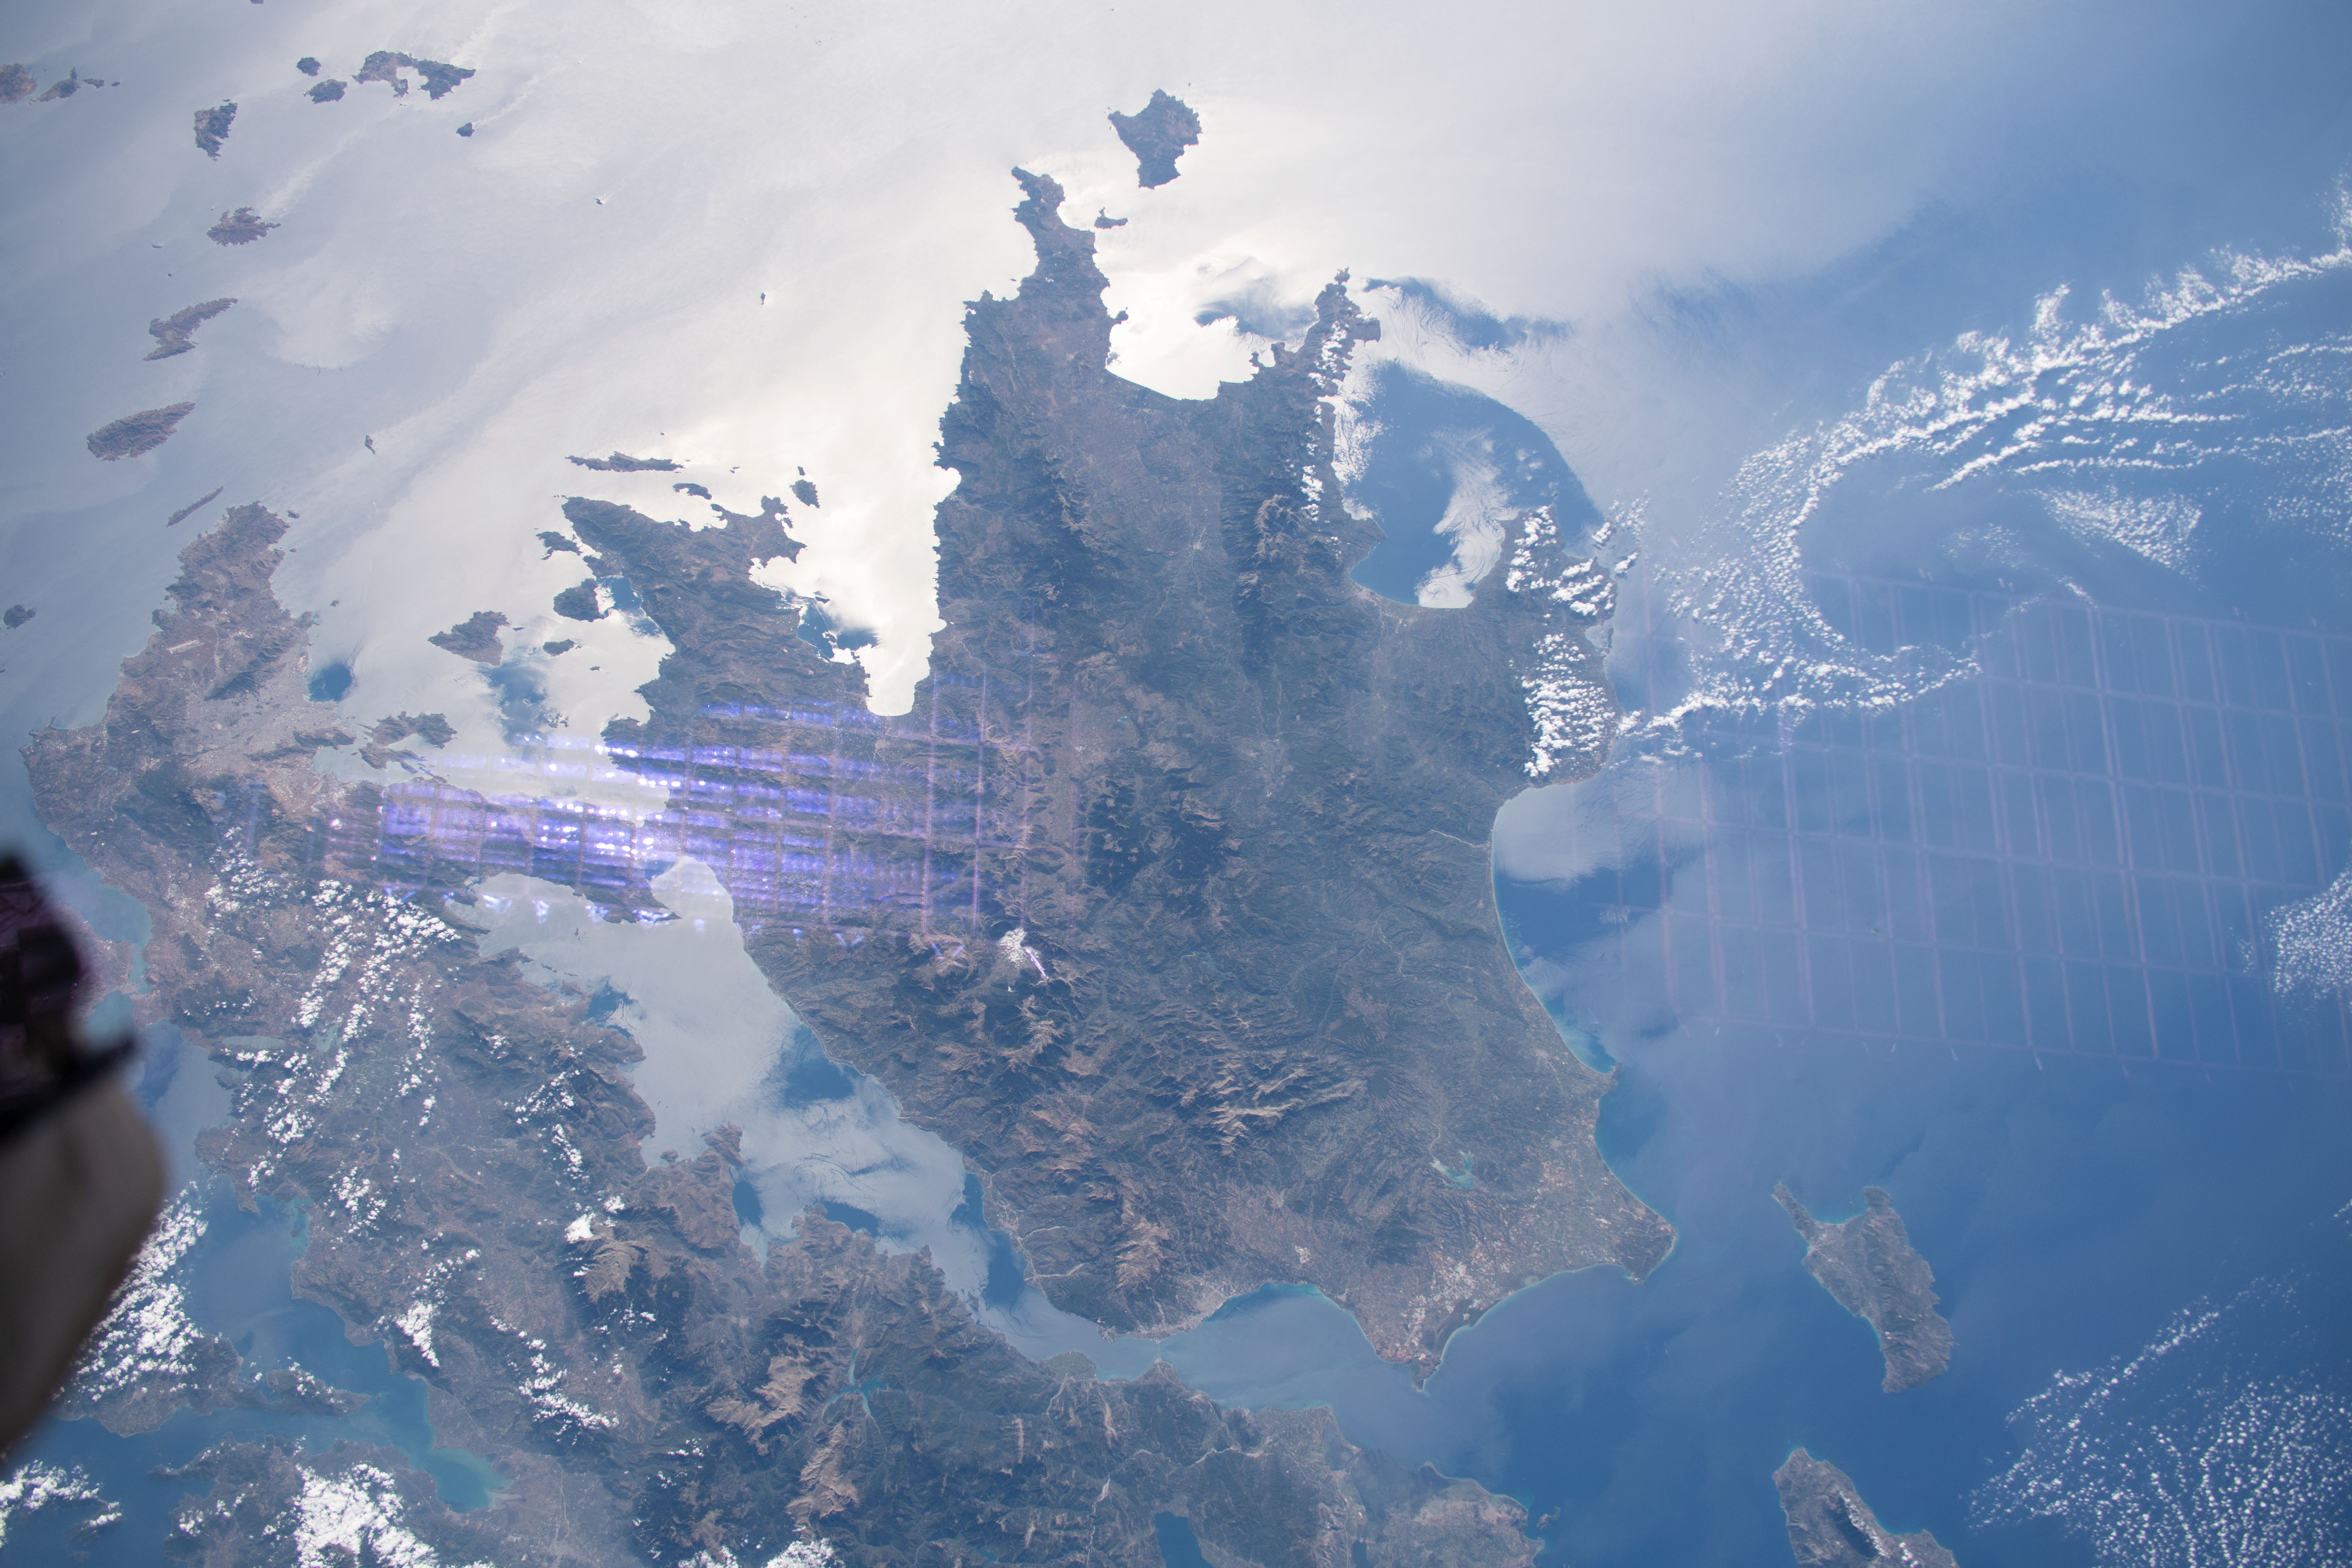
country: GREECE
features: PELOPONNISOS DYTIKI ELLADA KE LONIO, AIGINA
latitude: 37.5
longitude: 22.5
